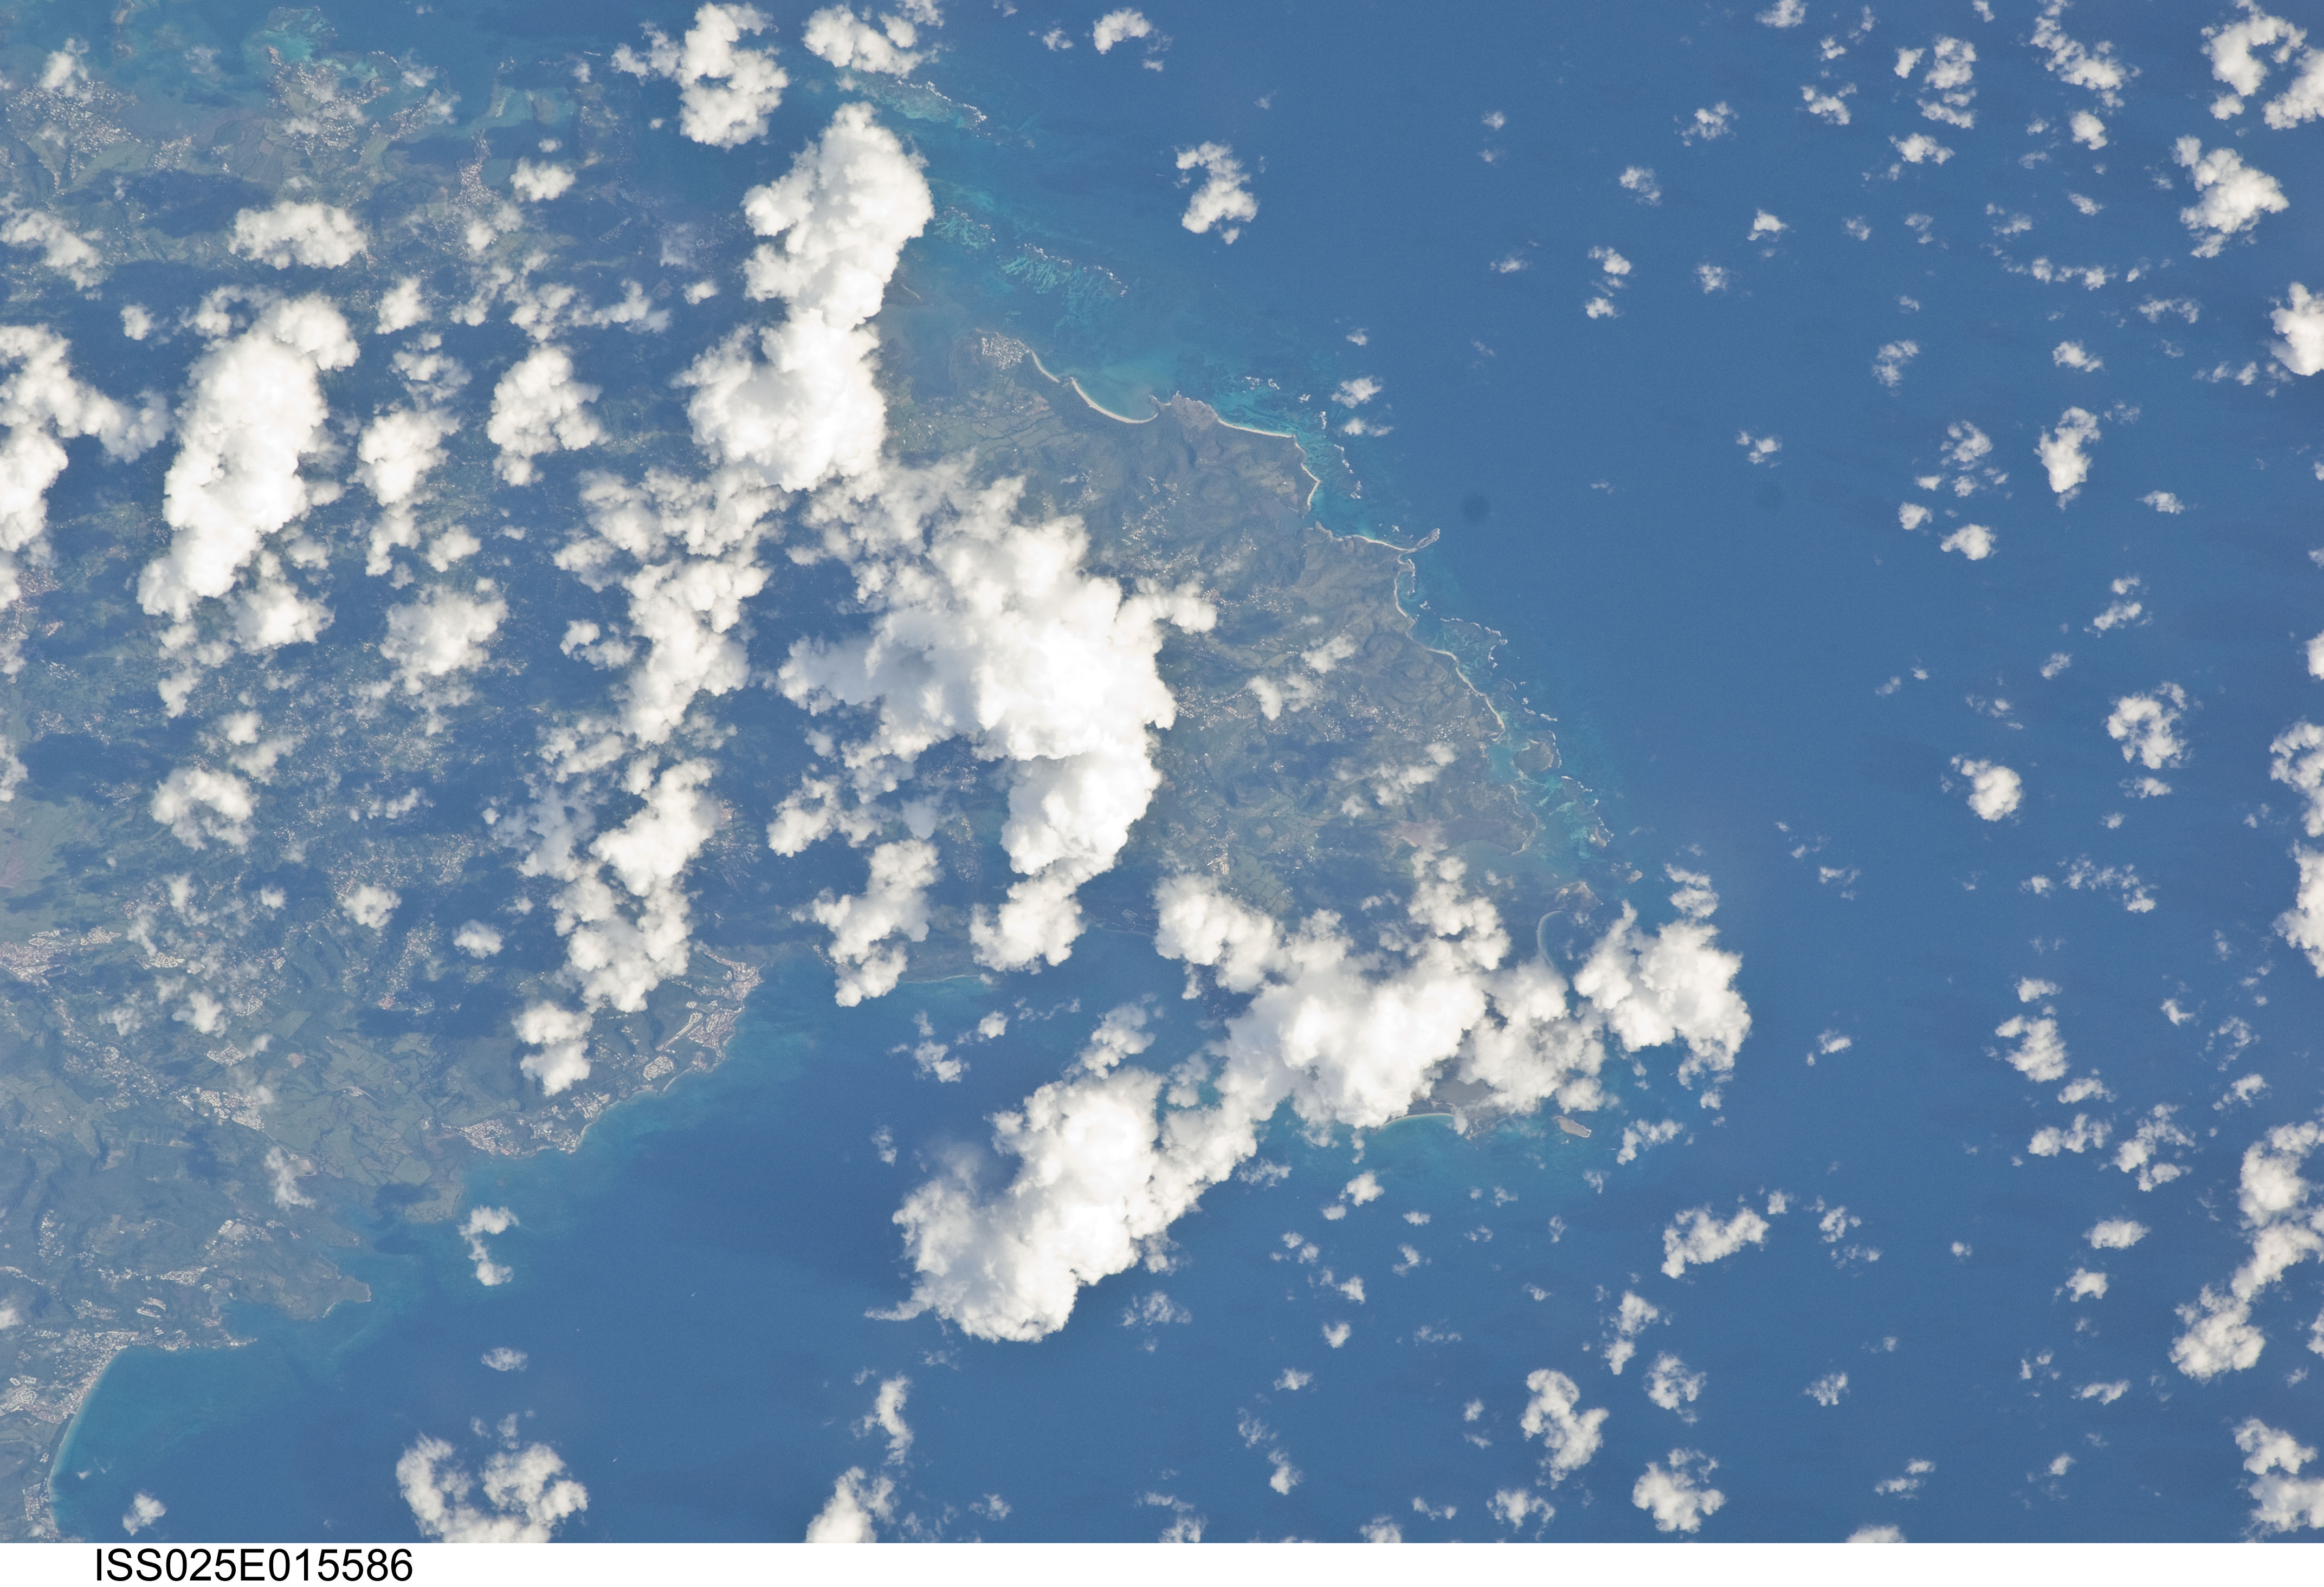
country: LESSER ANTILLES
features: MARTINIQUE, SOUTH COAST, SAINTE-ANNE AREA
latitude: 14.5
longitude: -60.9
